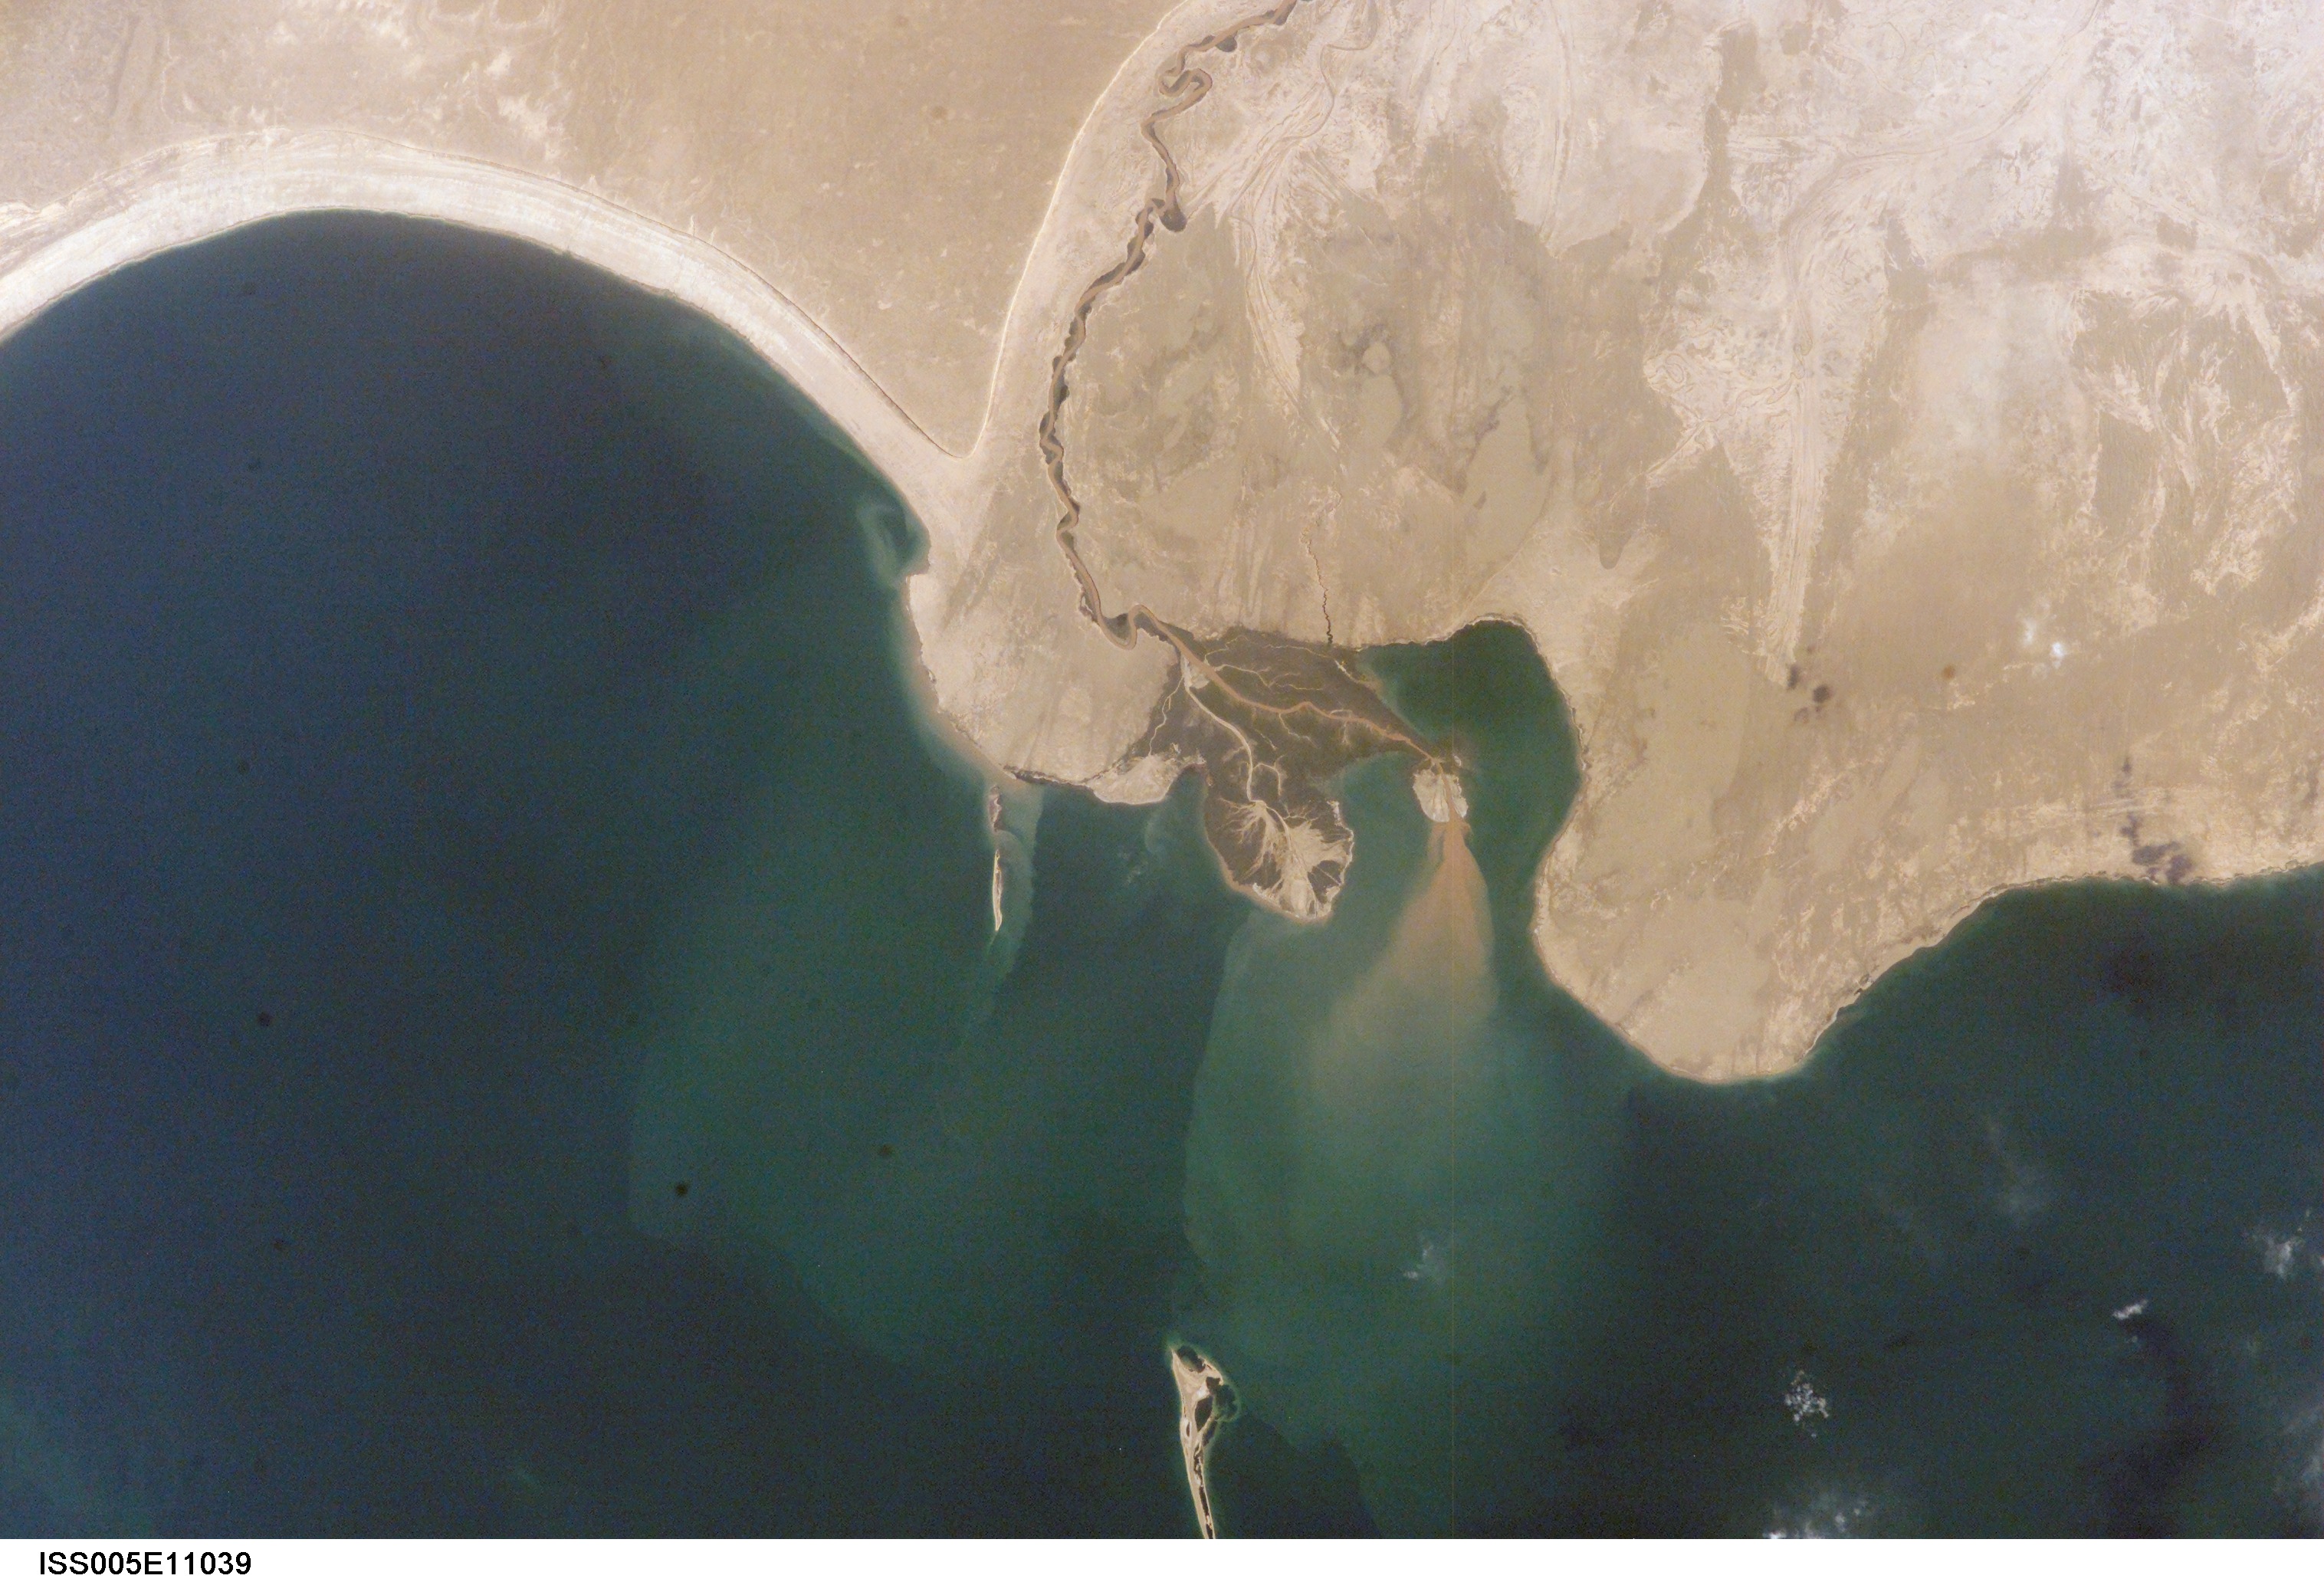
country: UZBEKISTAN
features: LAKE SARYKAMYSHSKOYE
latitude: 42.0
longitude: 57.5
